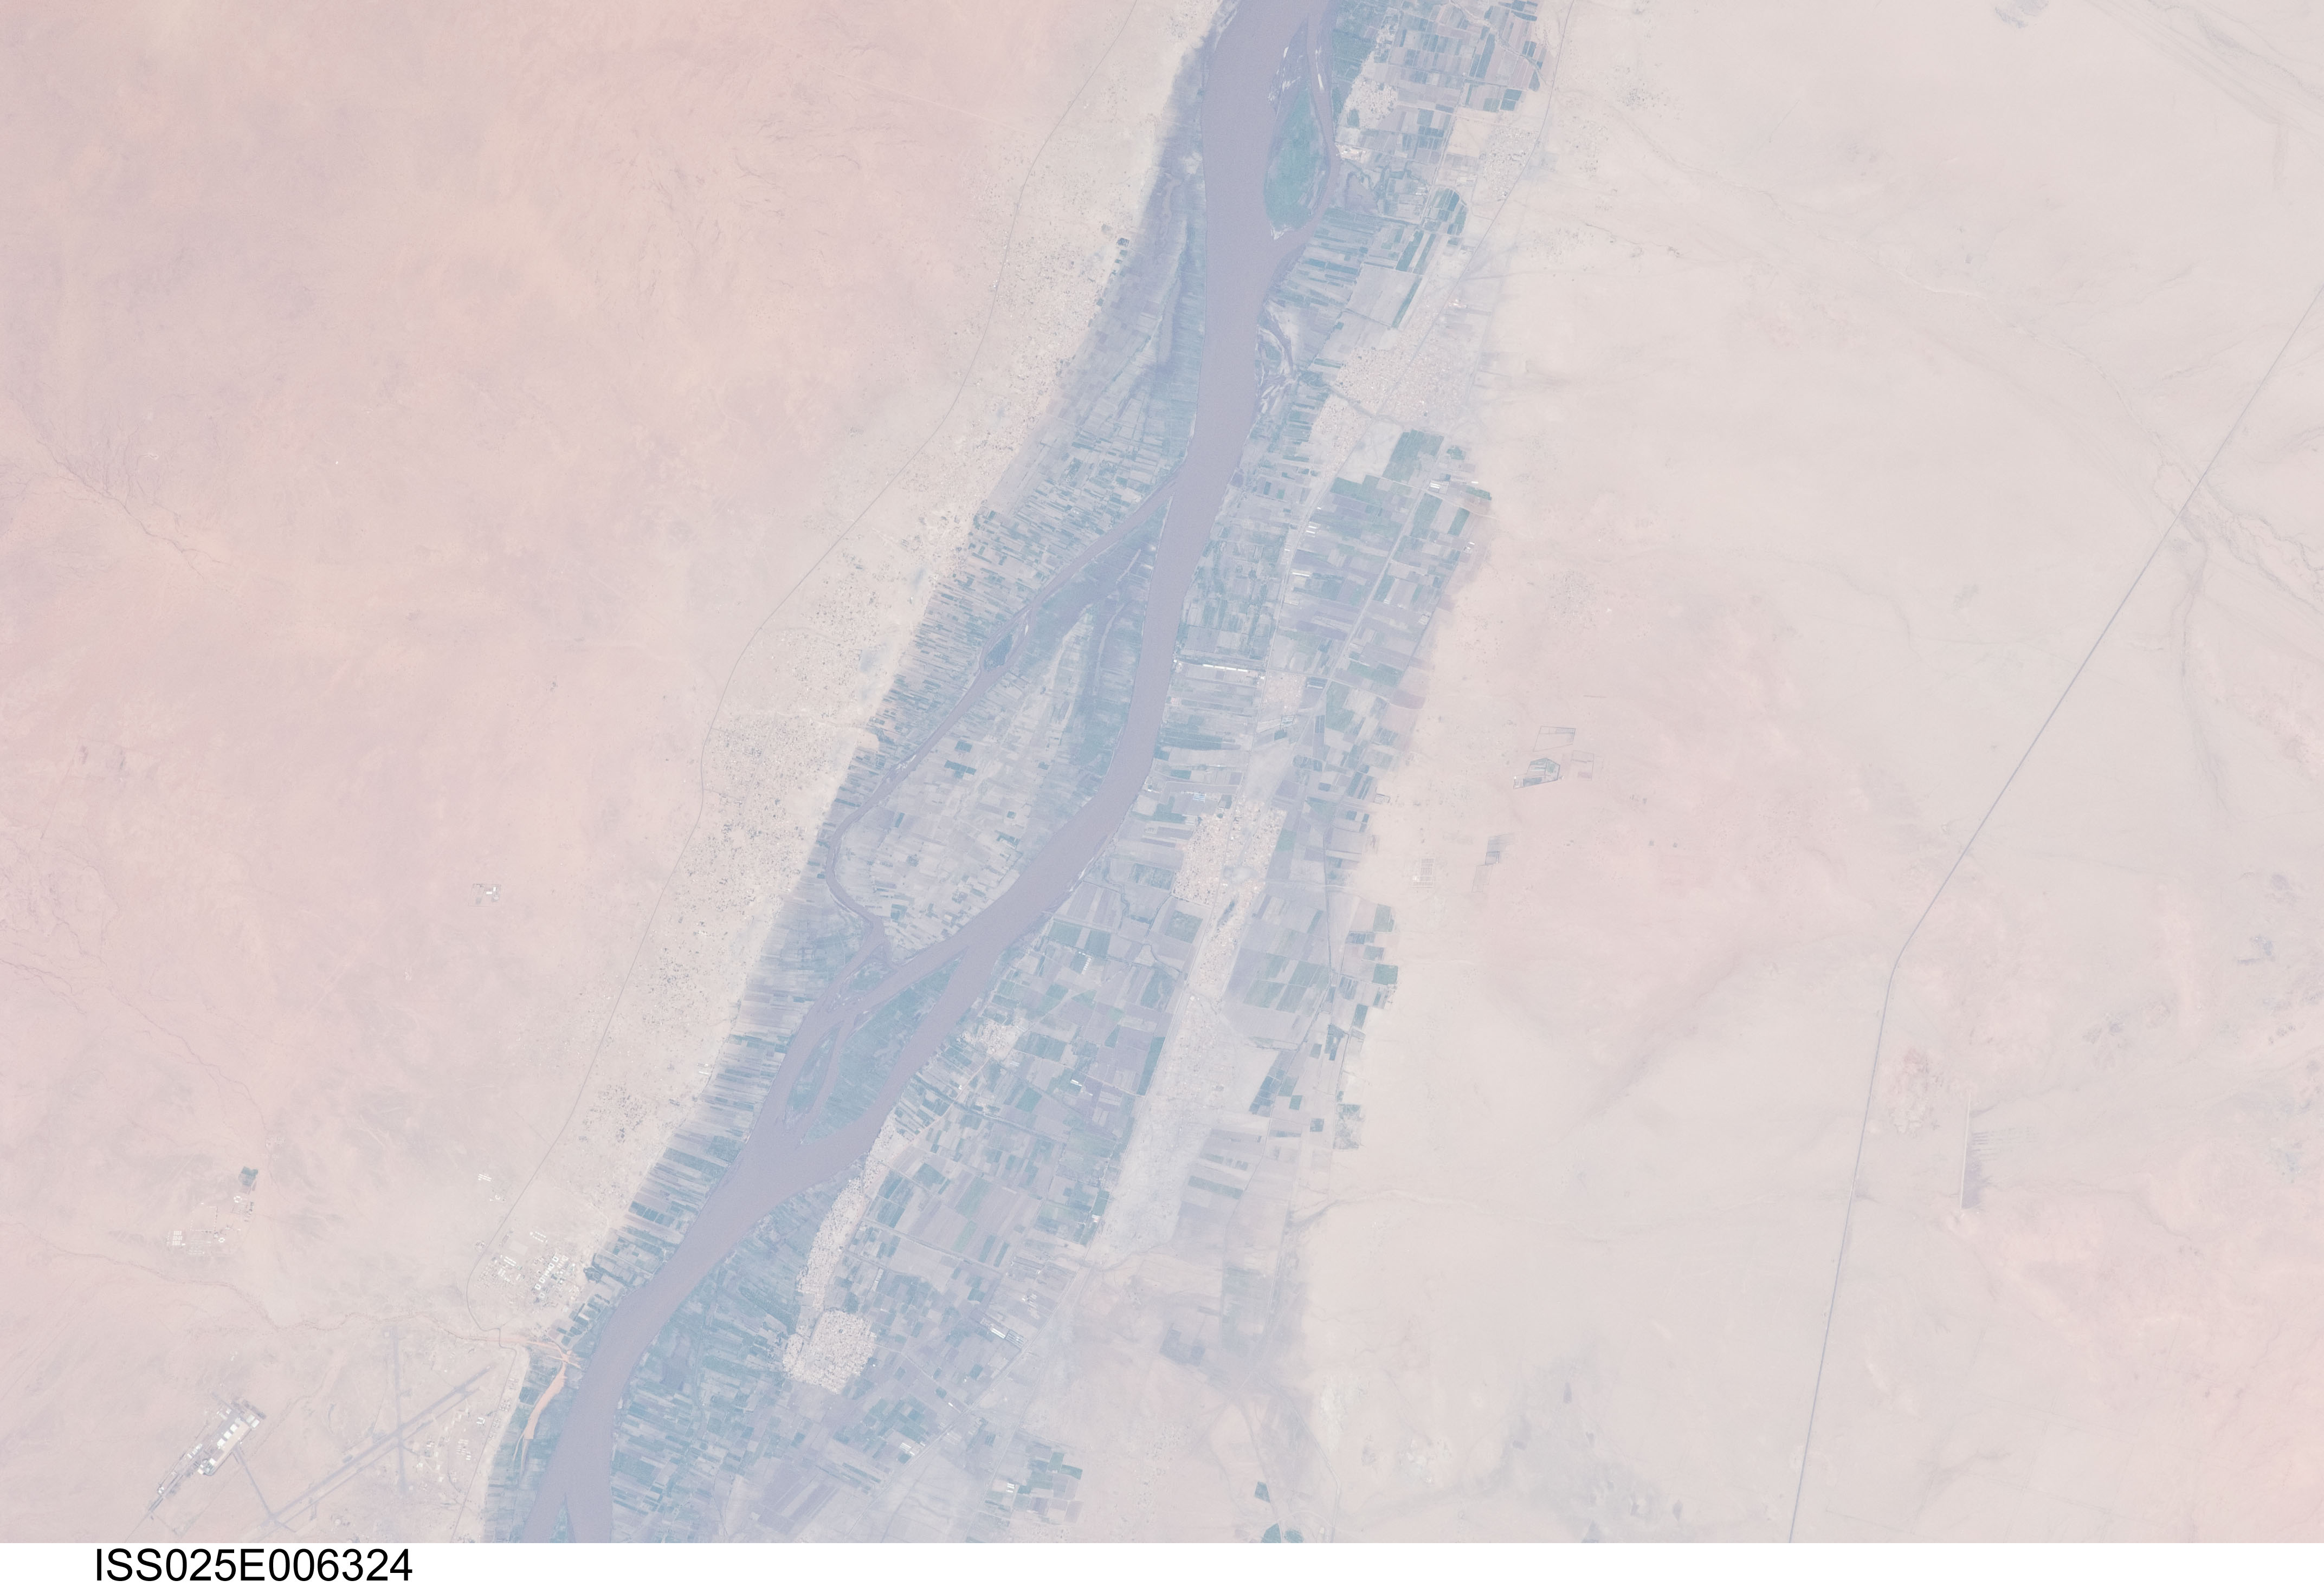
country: SUDAN
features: NILE R., AN NAWFALAB, AGR.
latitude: 15.9
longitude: 32.6
